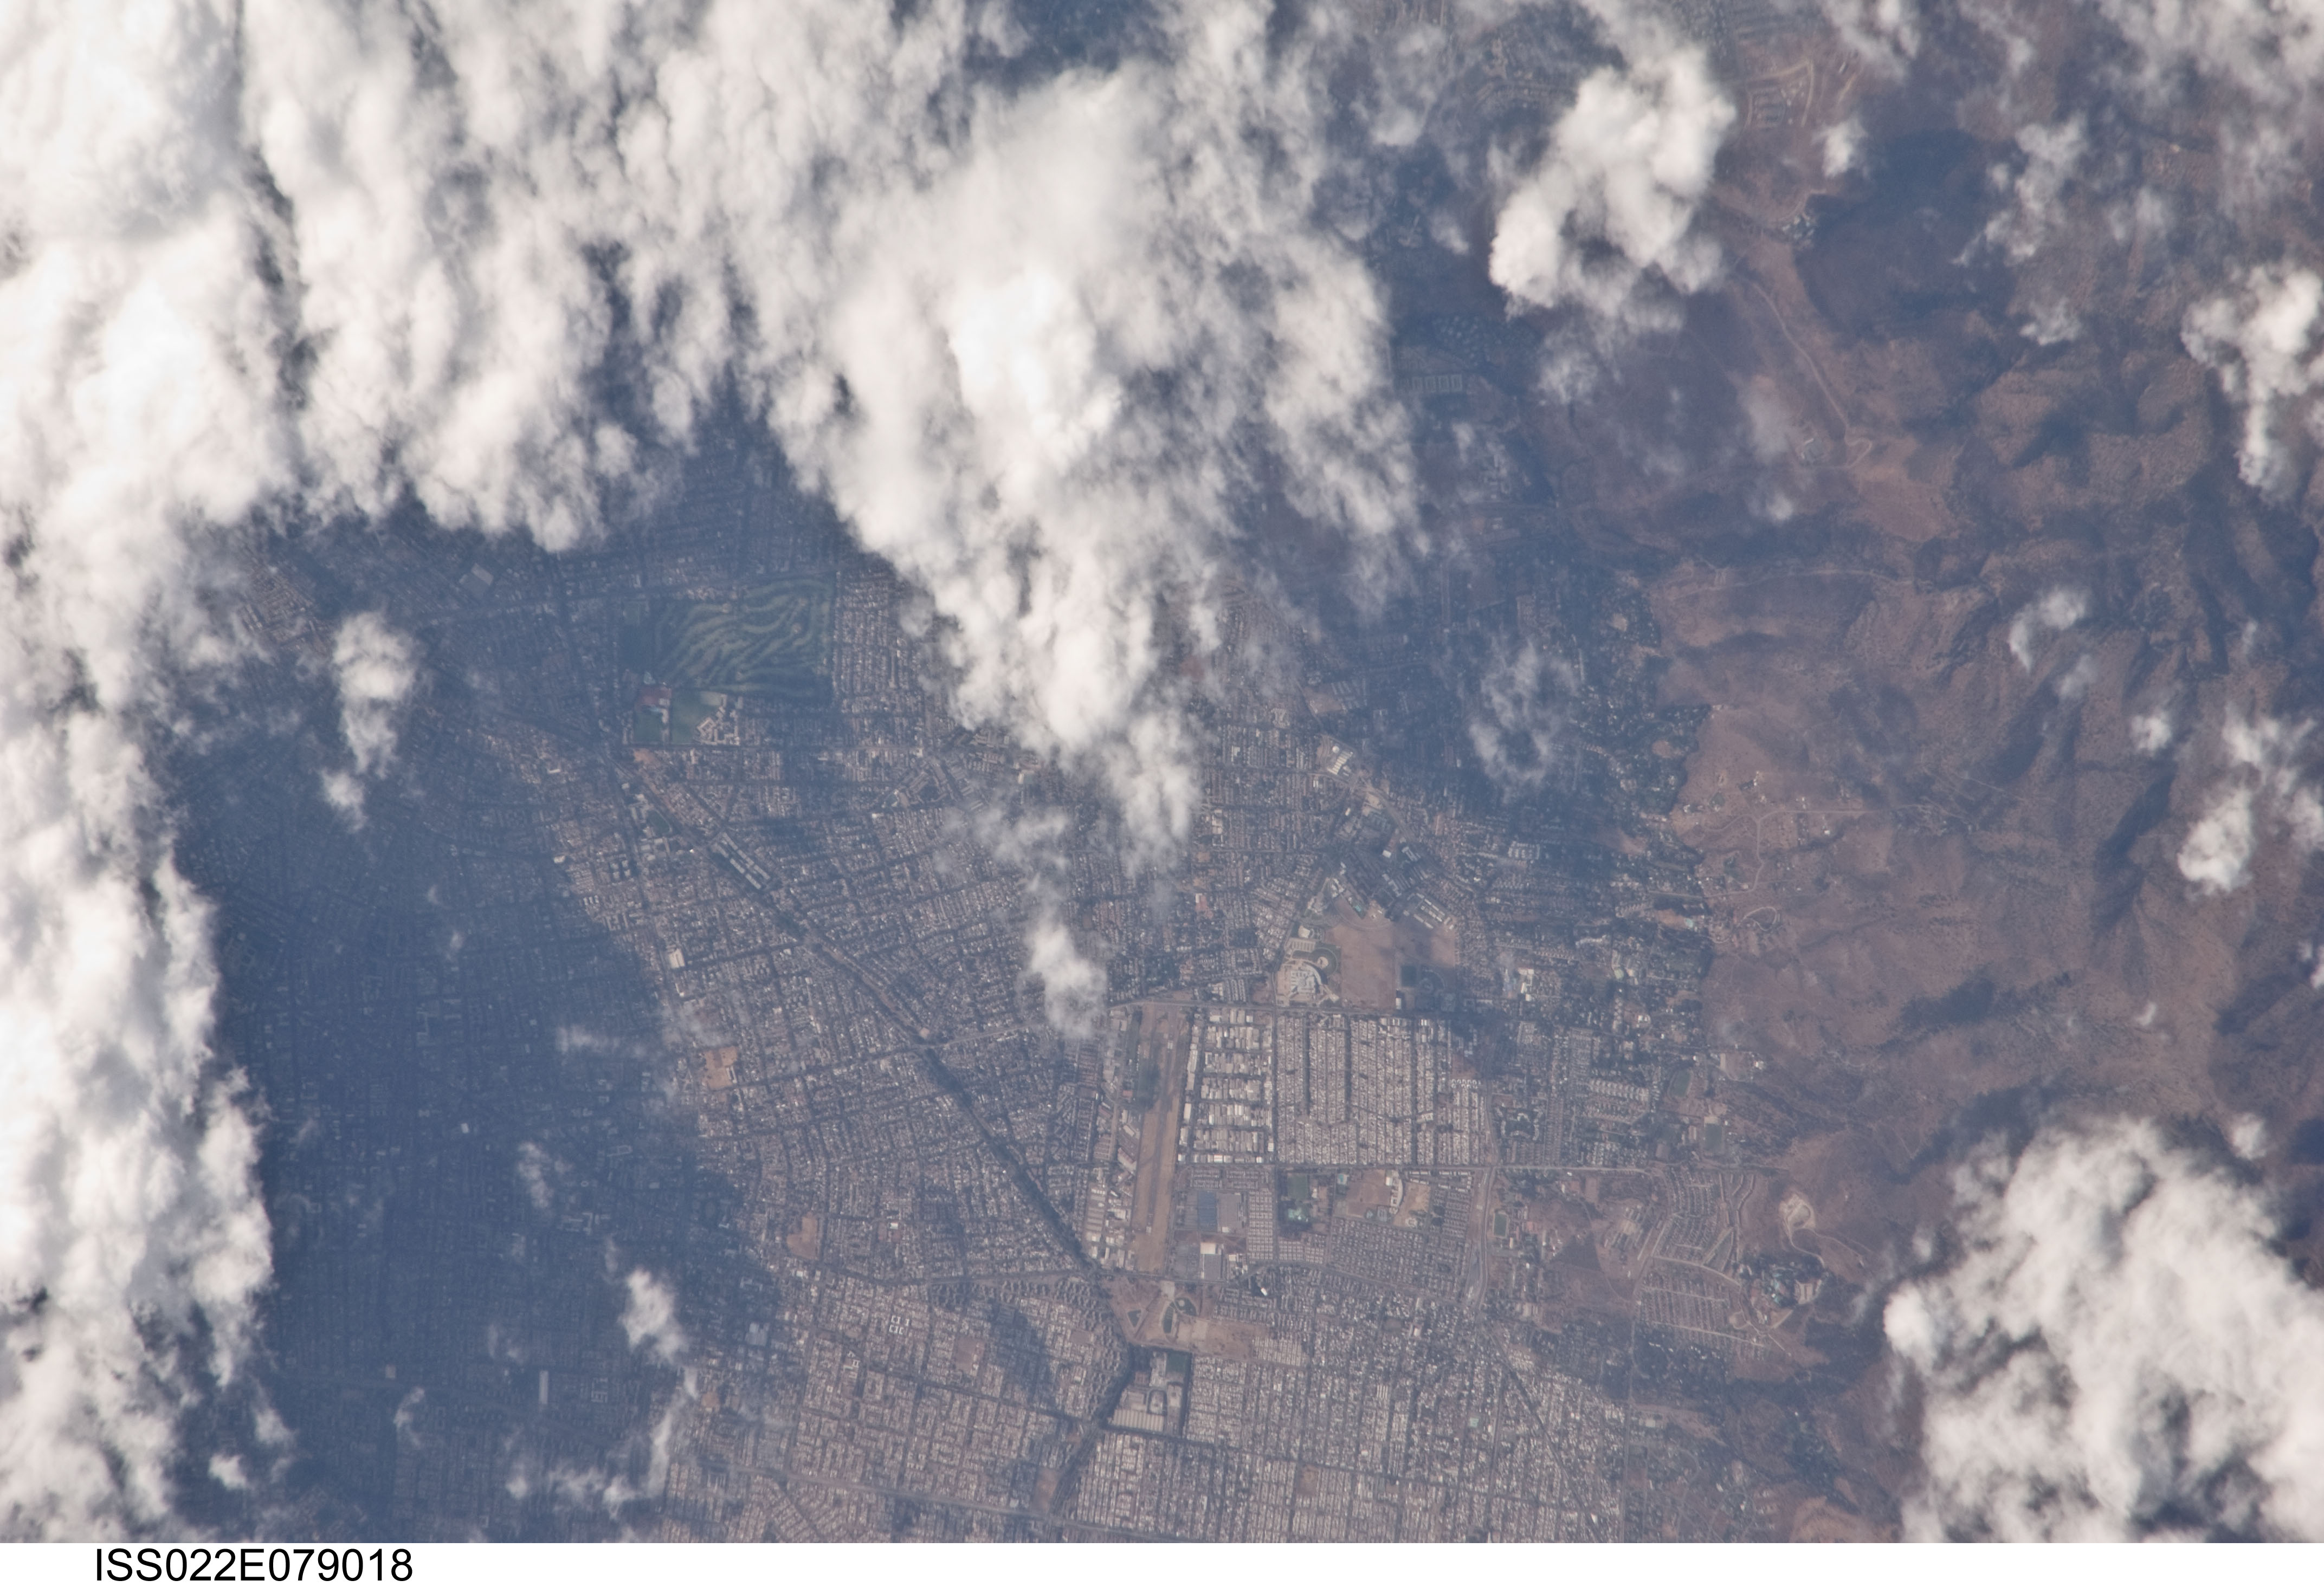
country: CHILE
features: SANTIAGO, URBAN LAND COVER
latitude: -33.4
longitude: -70.5
